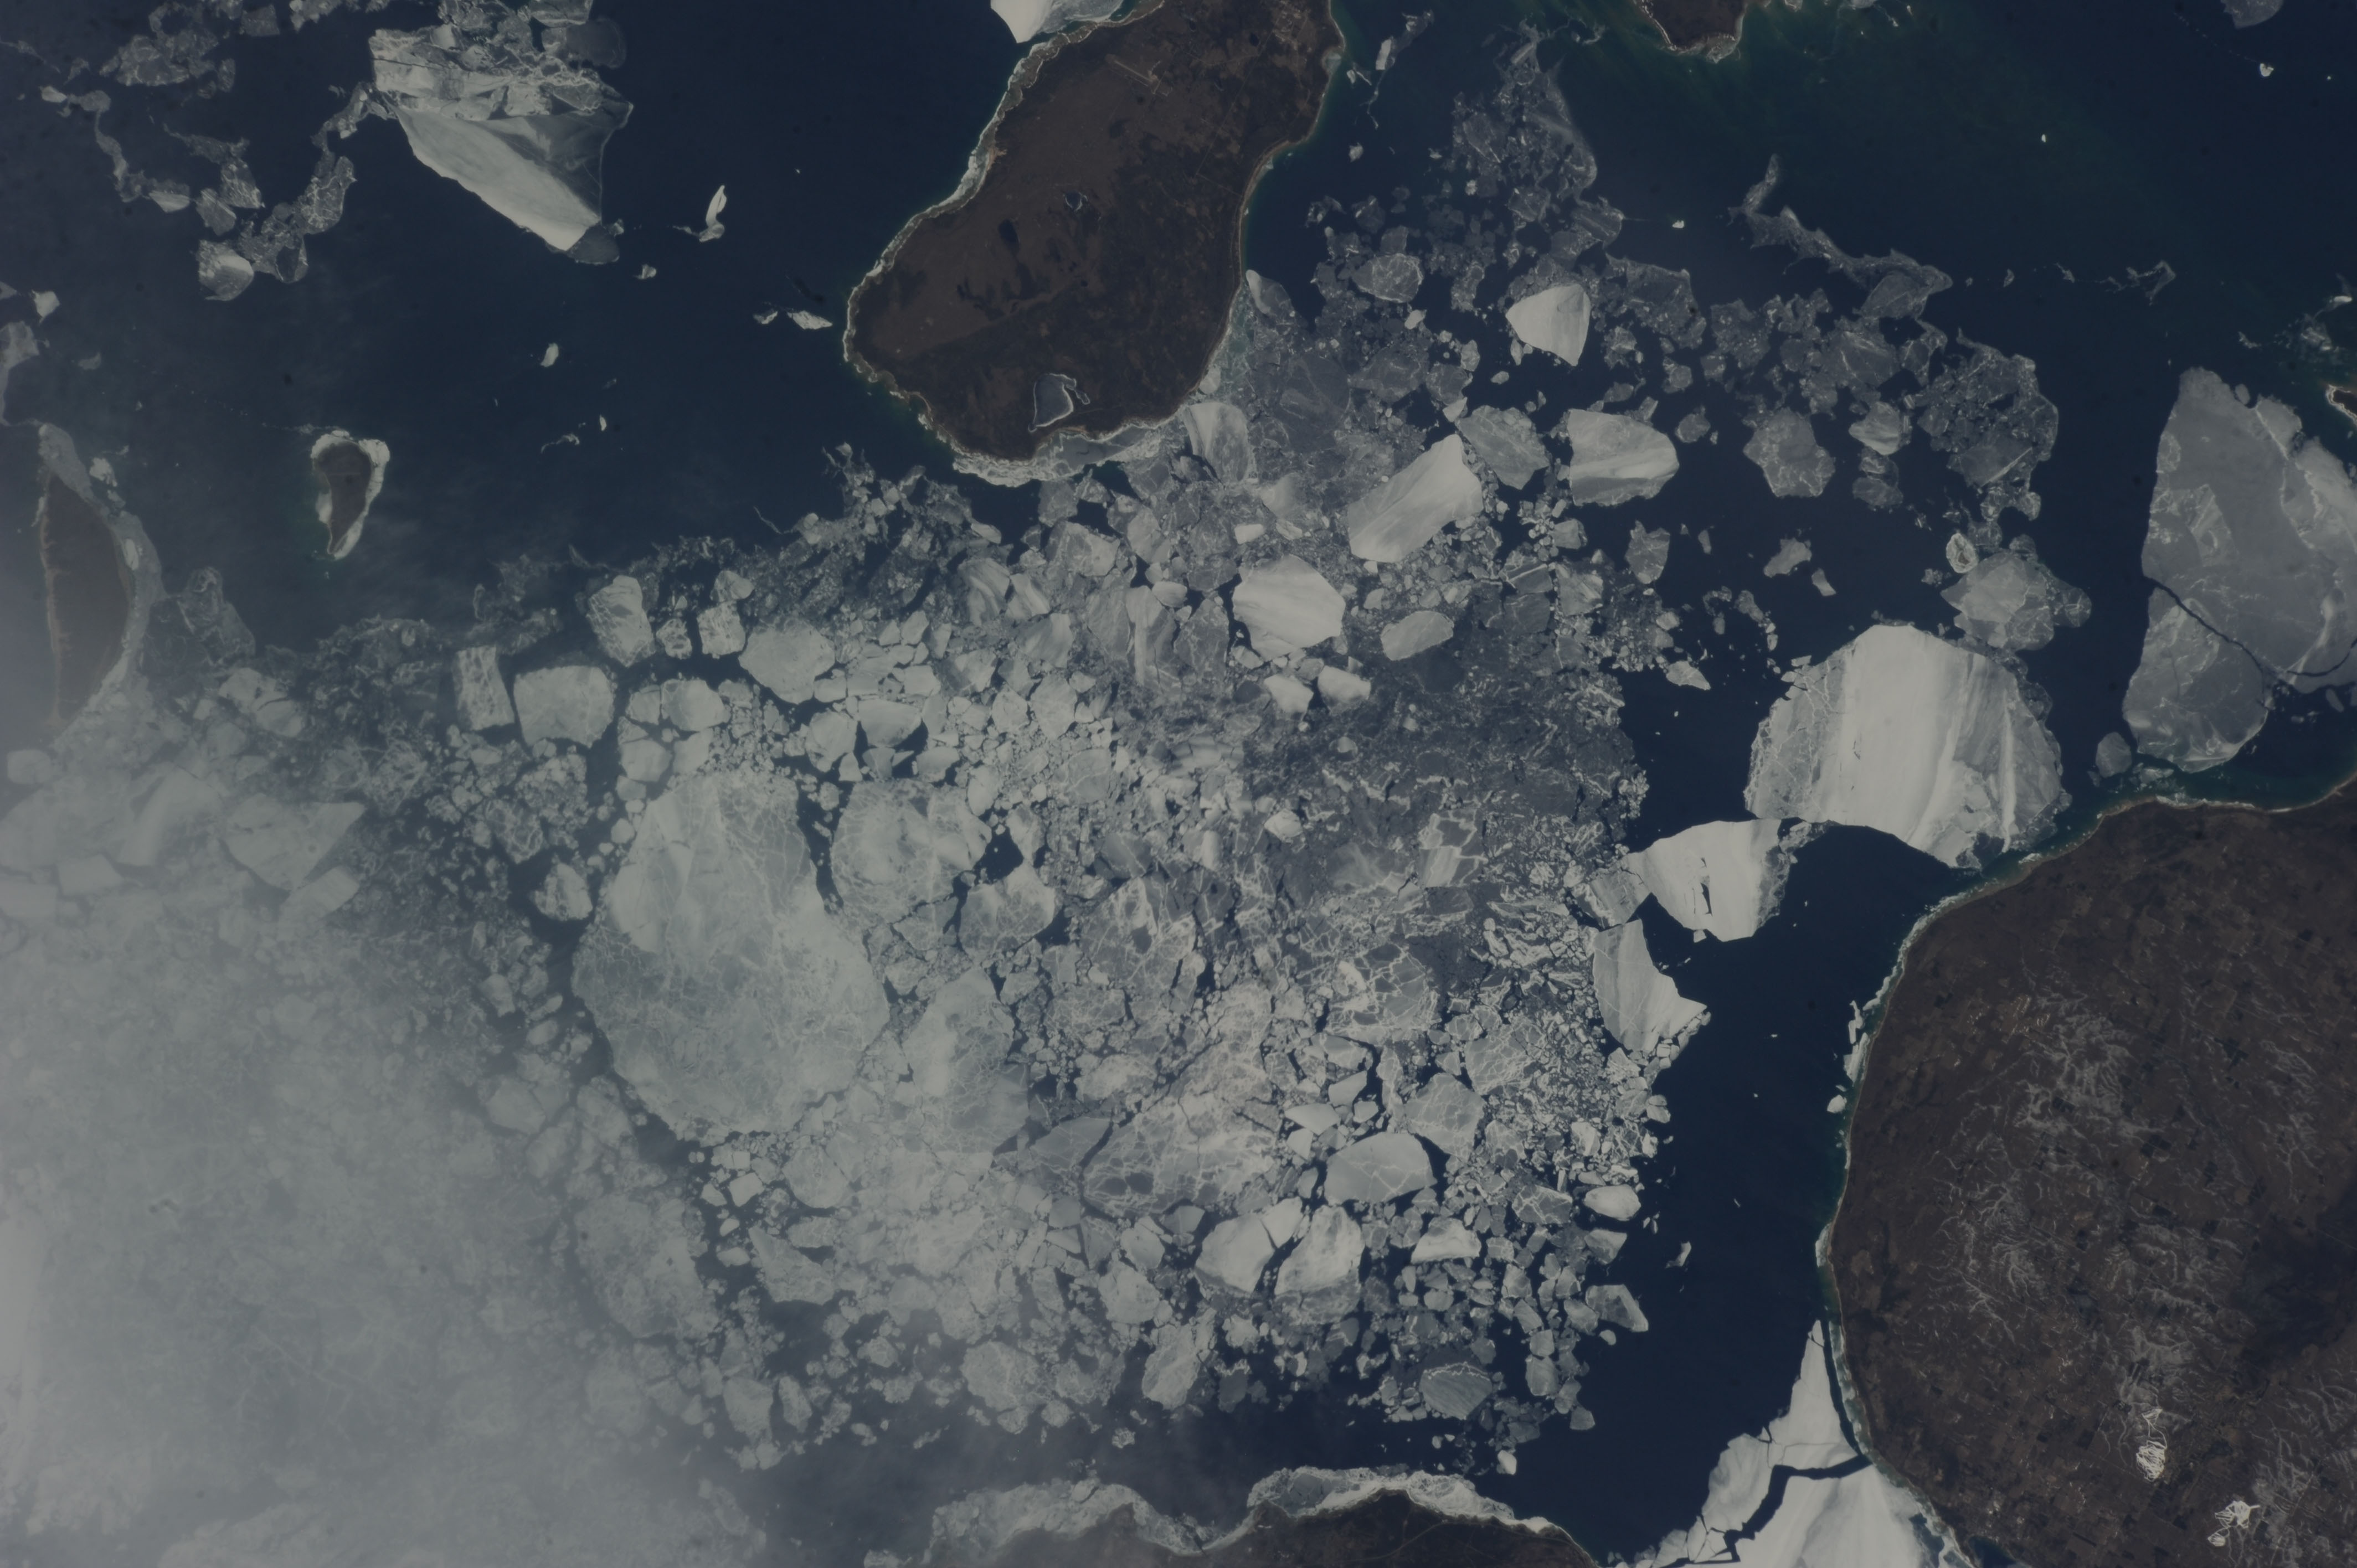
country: USA-MICHIGAN
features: BEAVER ISLAND, LAKE MICHIGAN (ICE)
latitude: 45.5
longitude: -85.4
